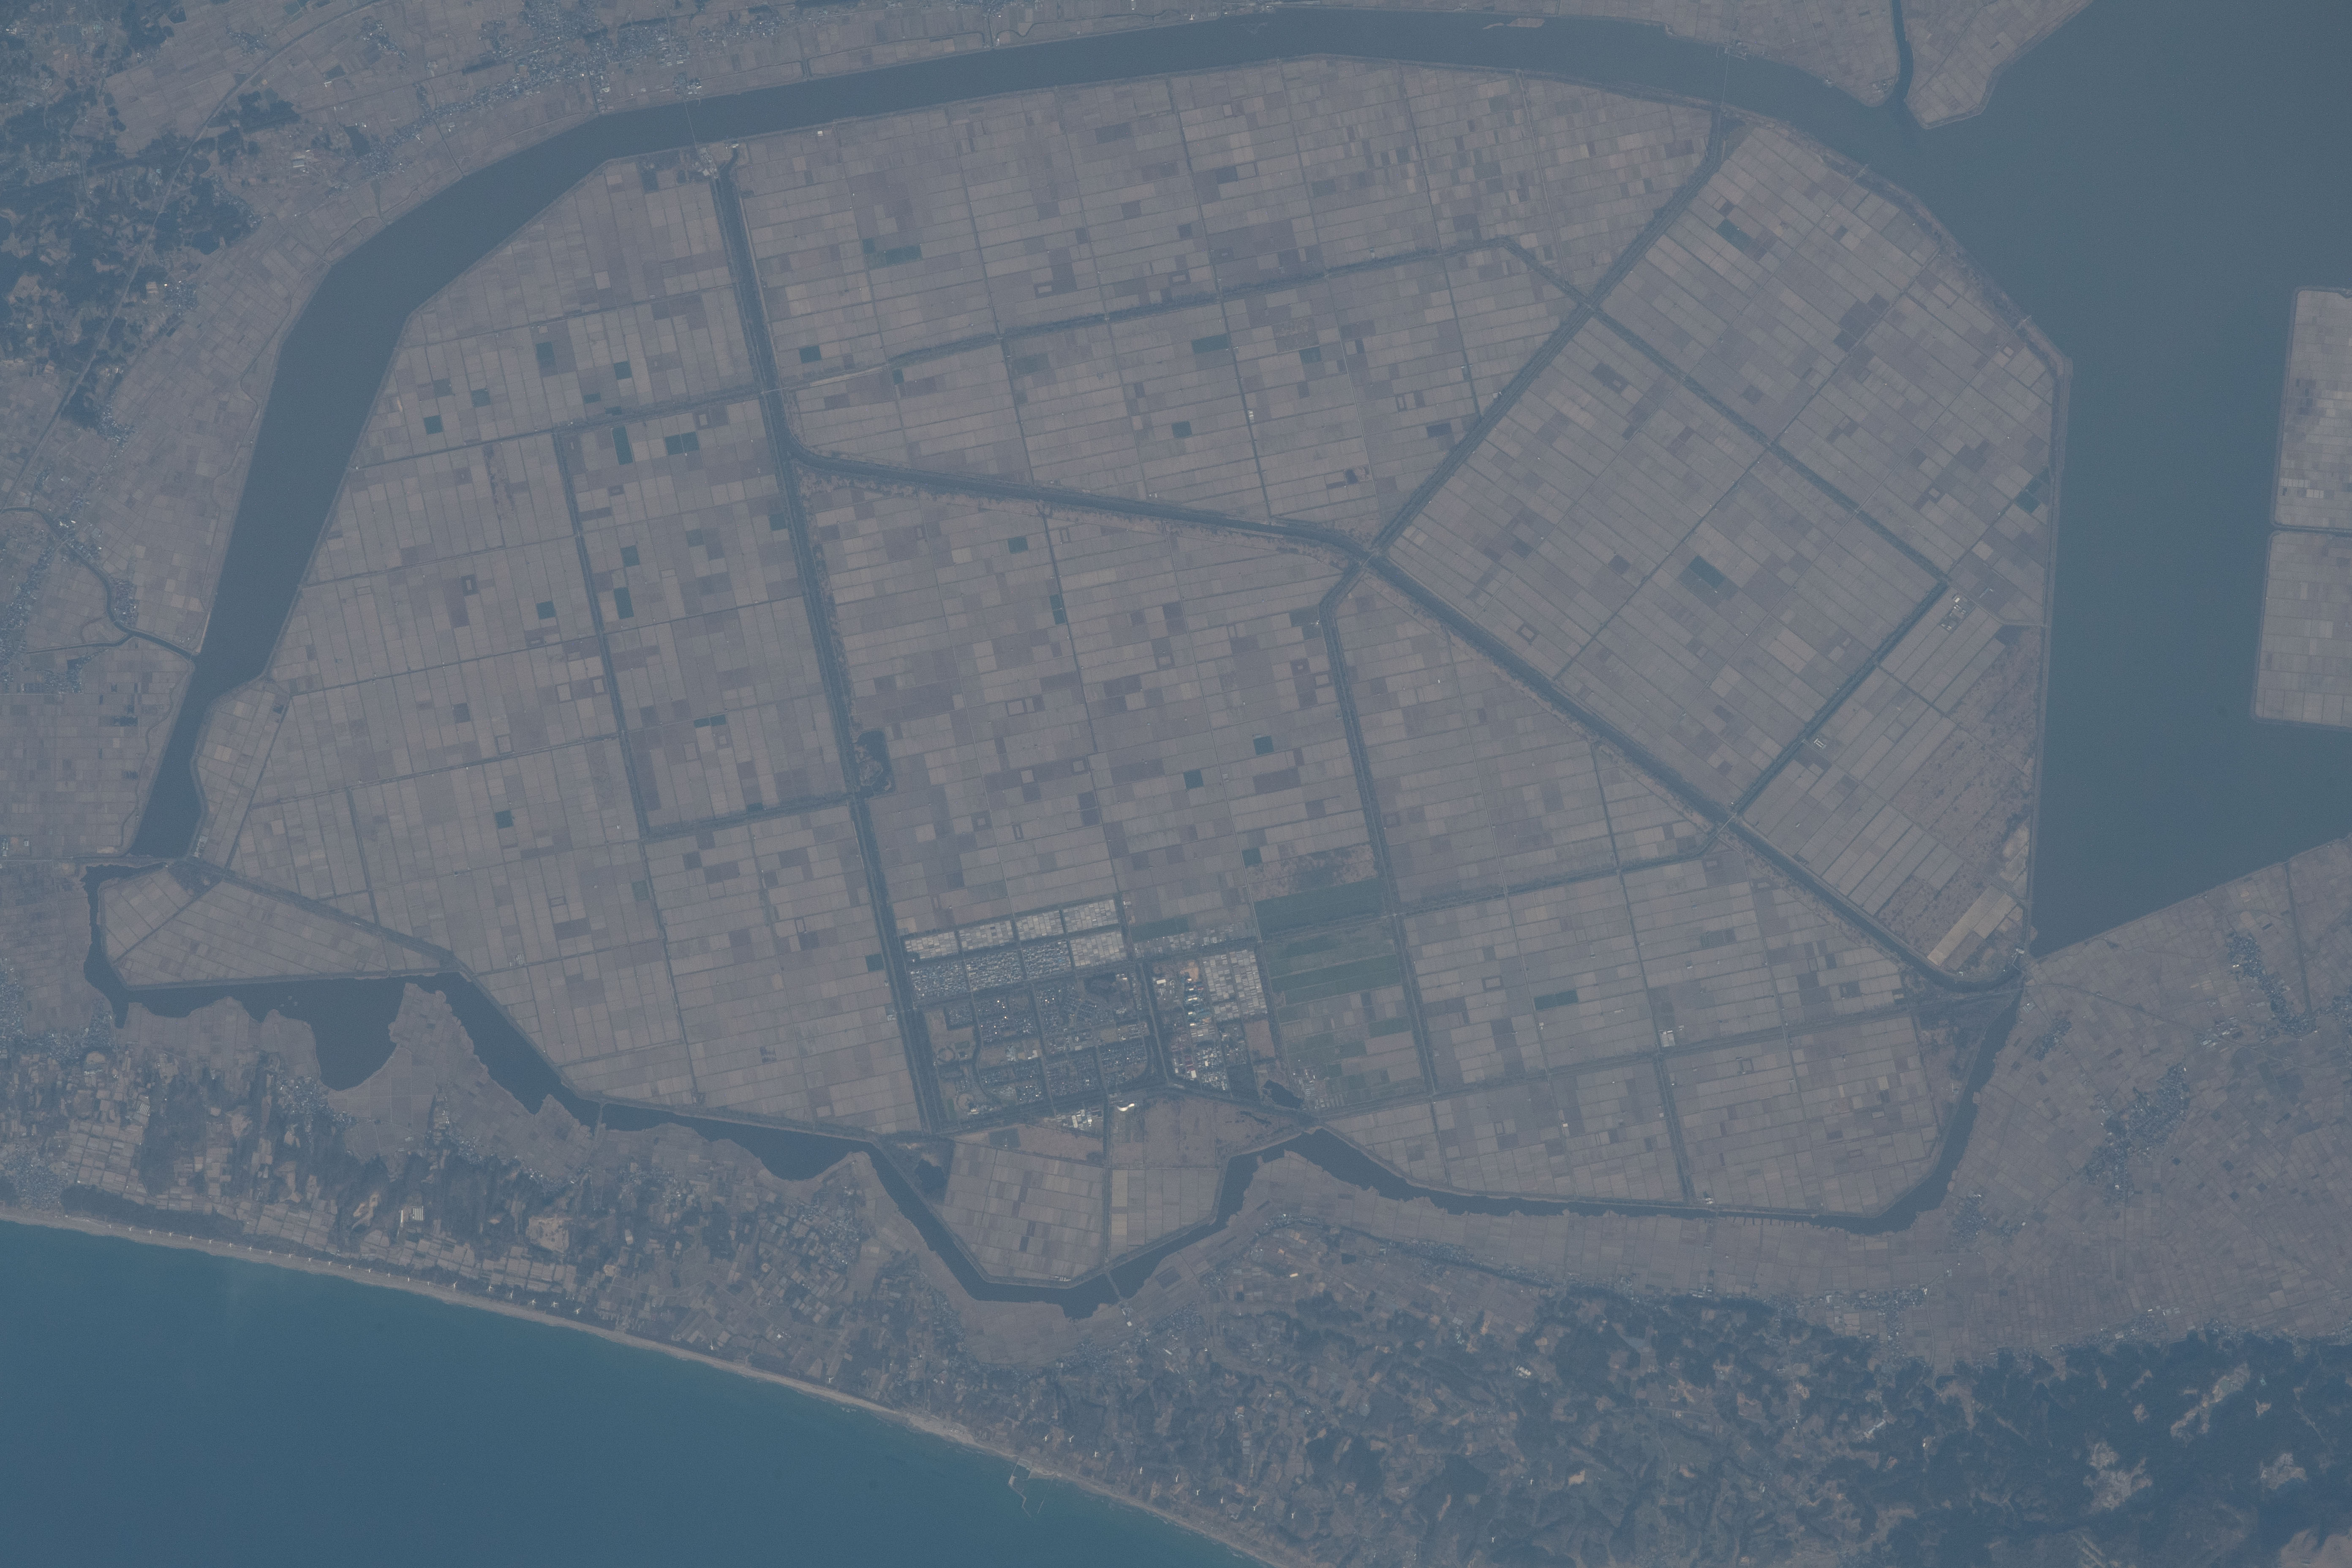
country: JAPAN
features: LAKE HACHIRO
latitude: 40.0
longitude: 140.0
